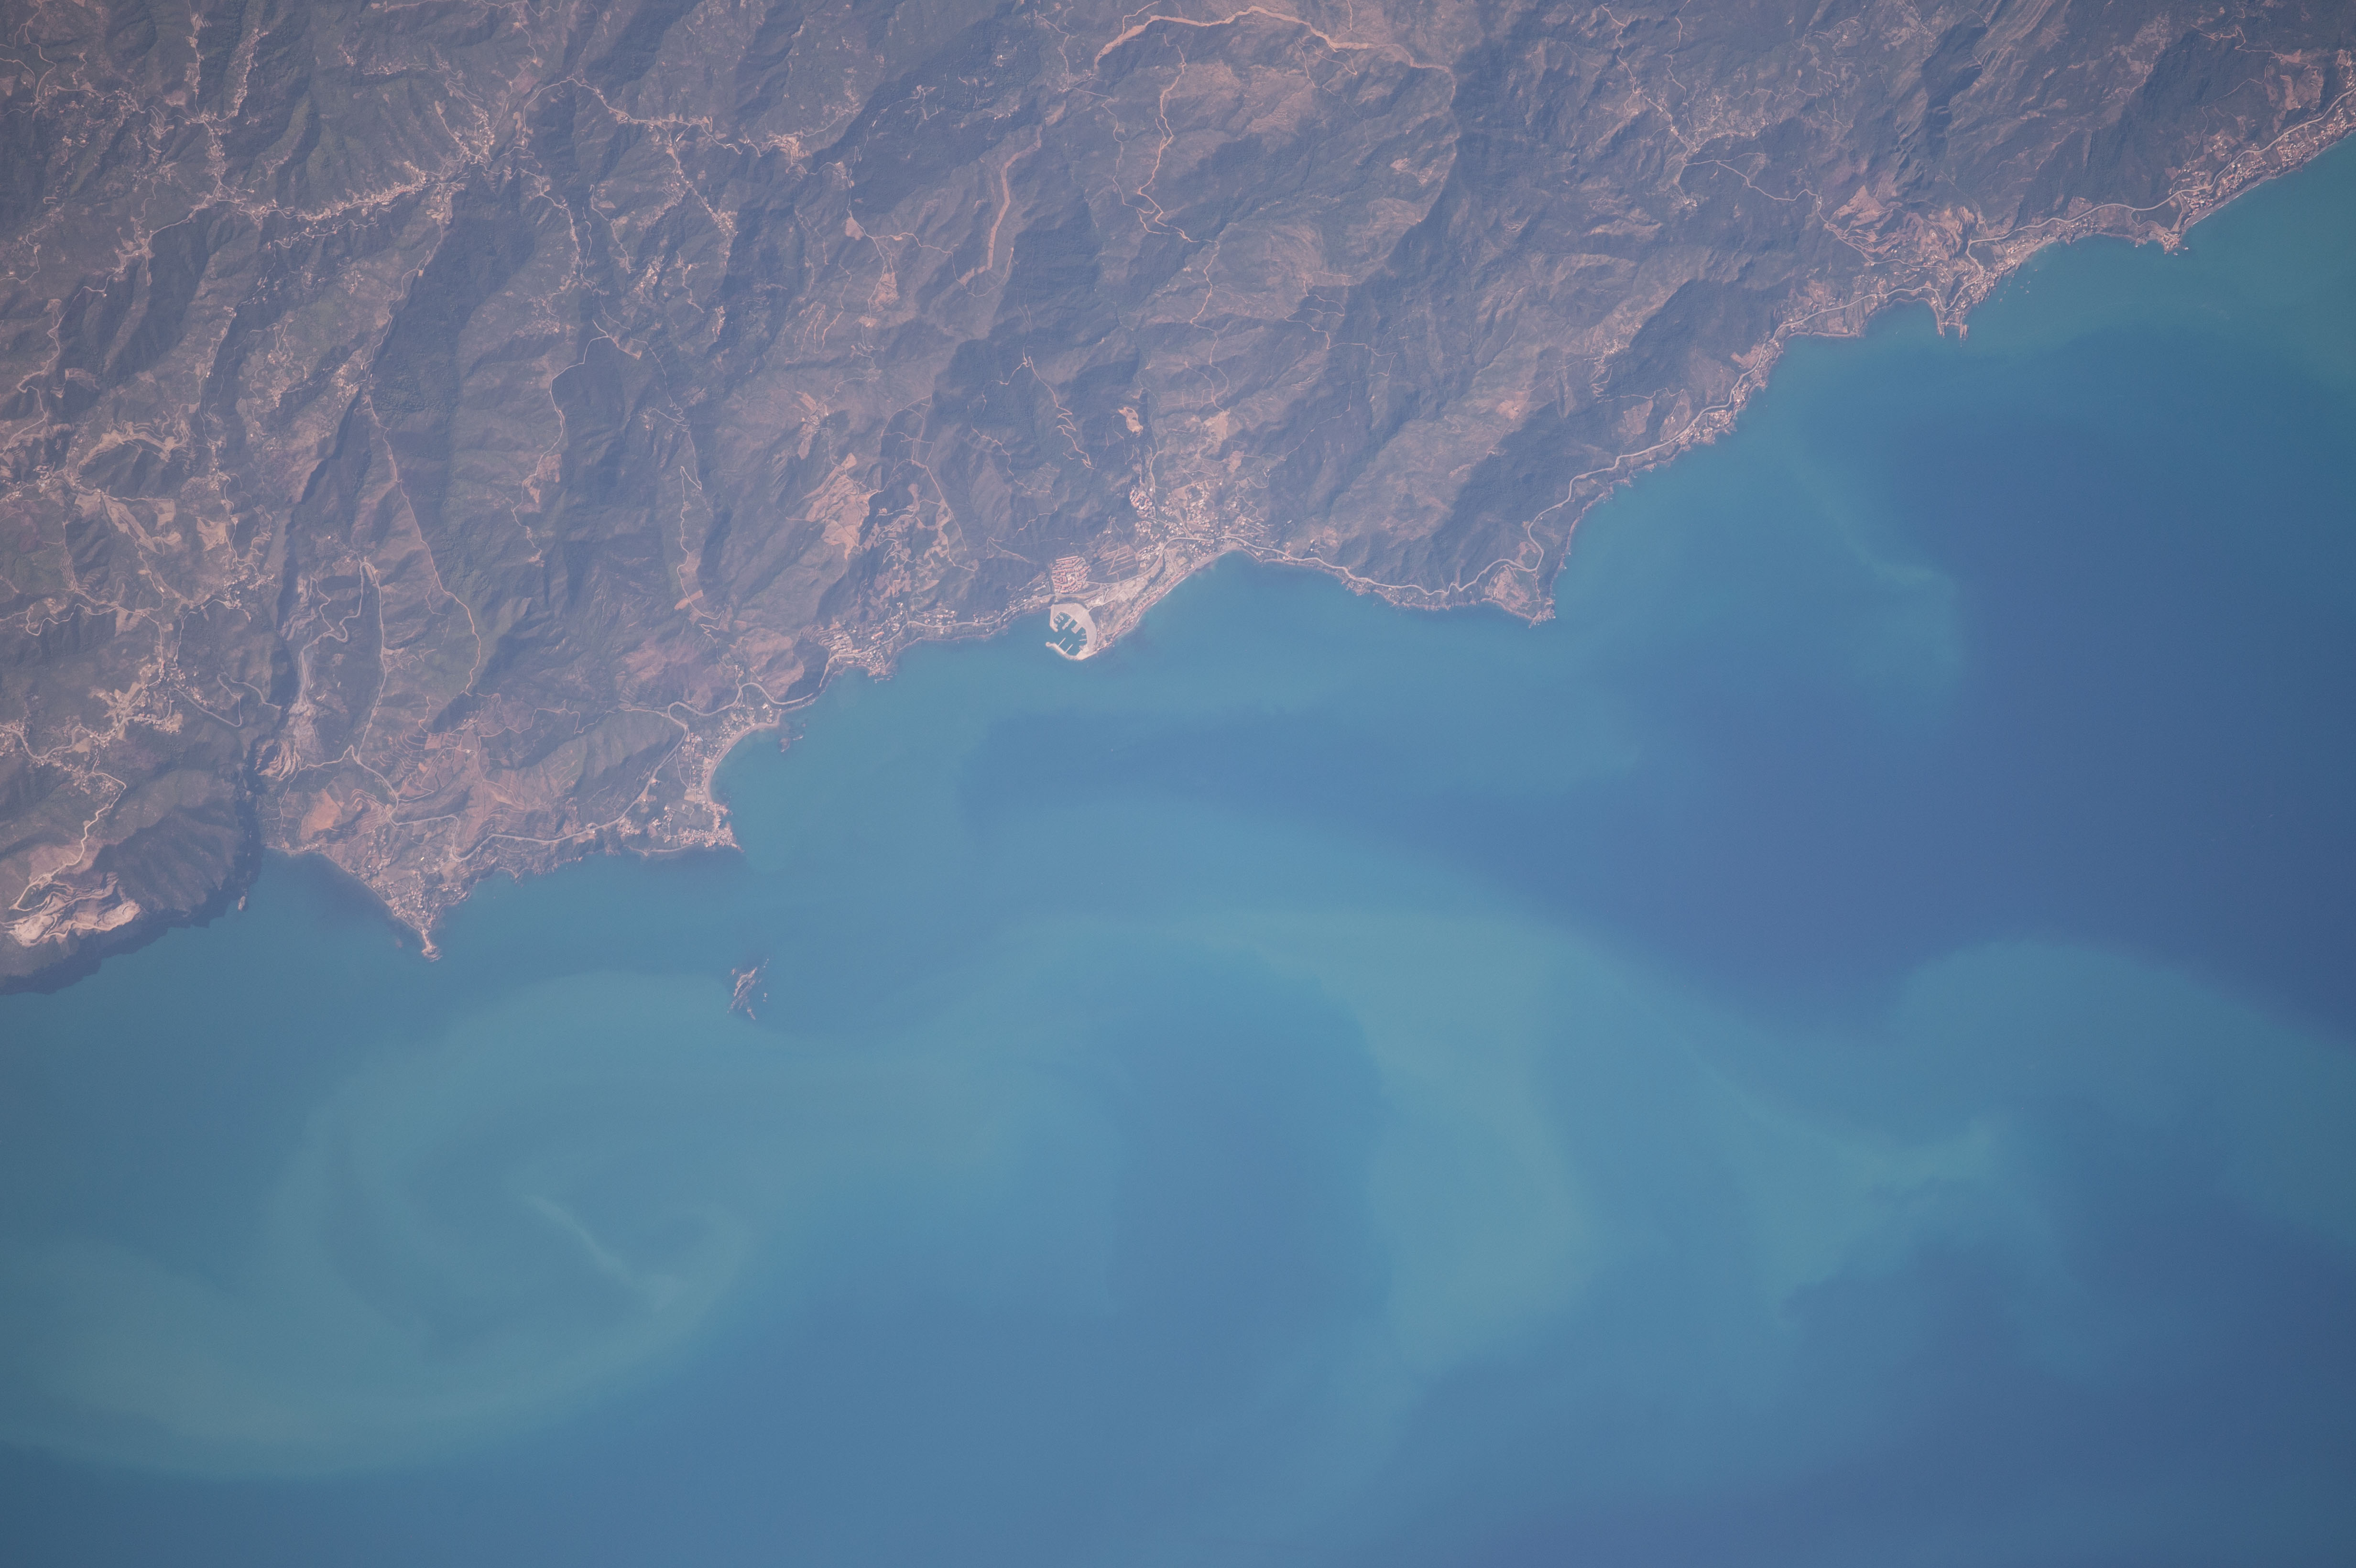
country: ALGERIA
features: BEJAIA PROVINCE
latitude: 36.8
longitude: 5.0
